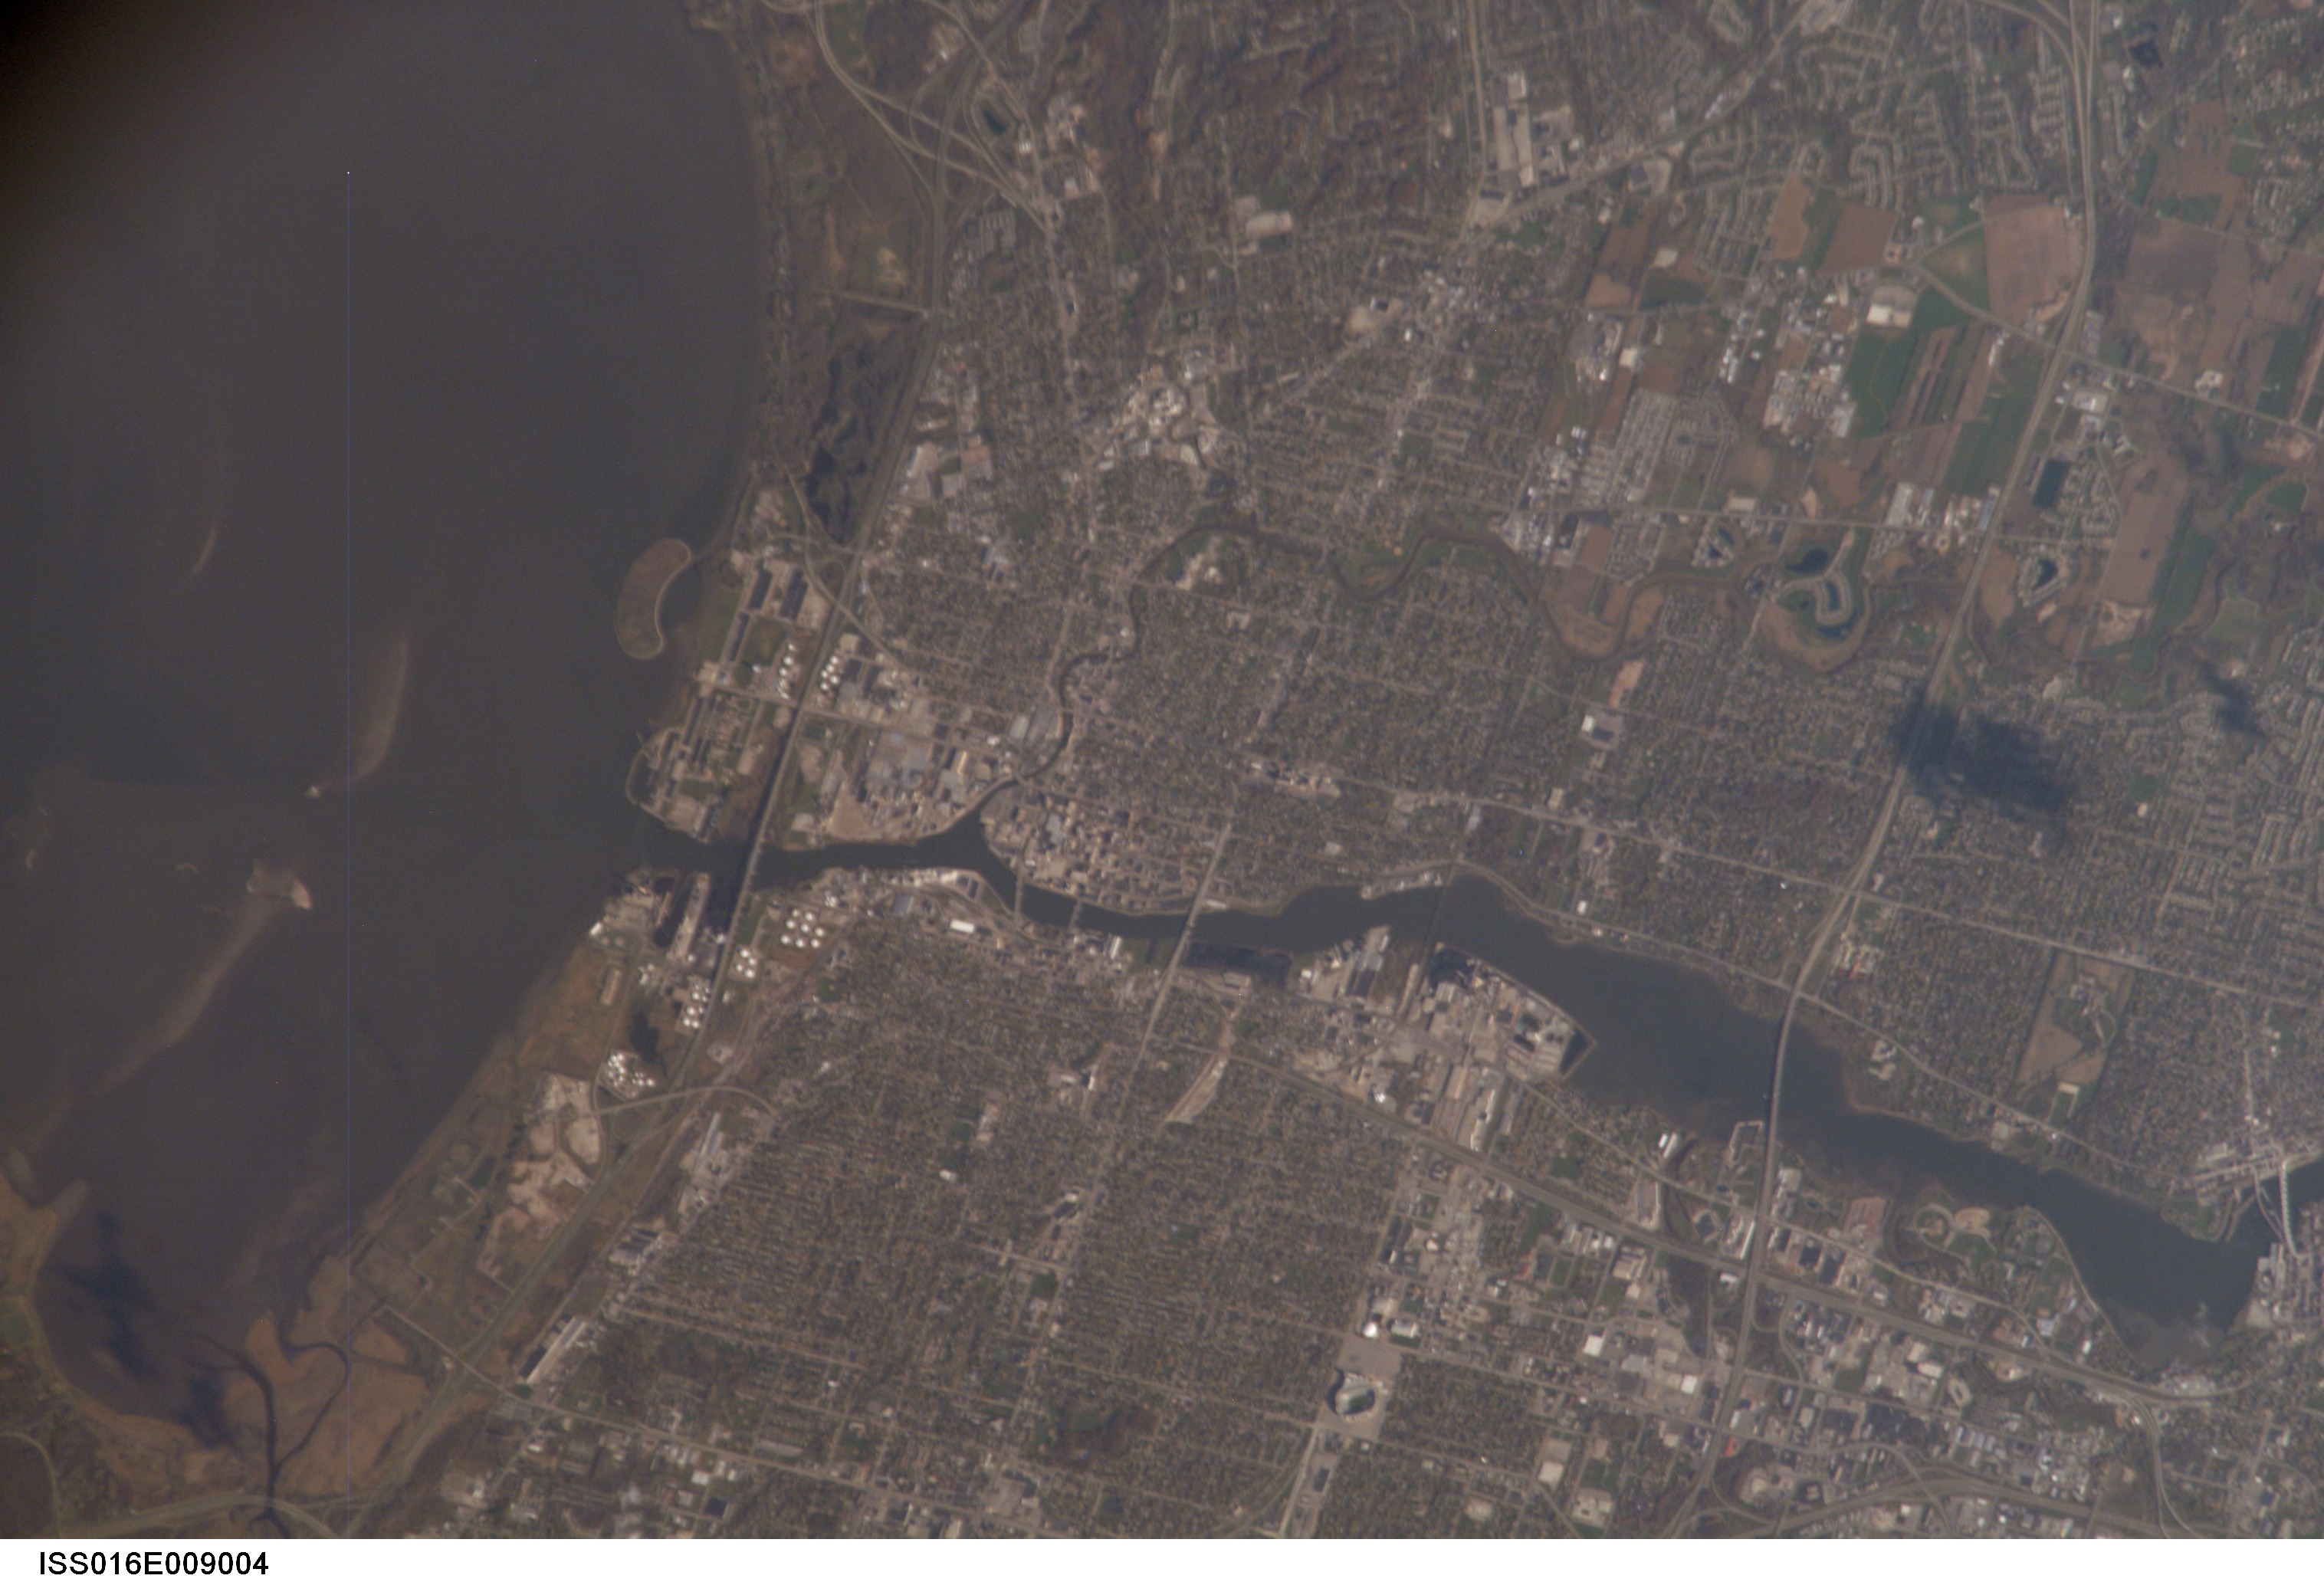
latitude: 44.5
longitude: -88.0
